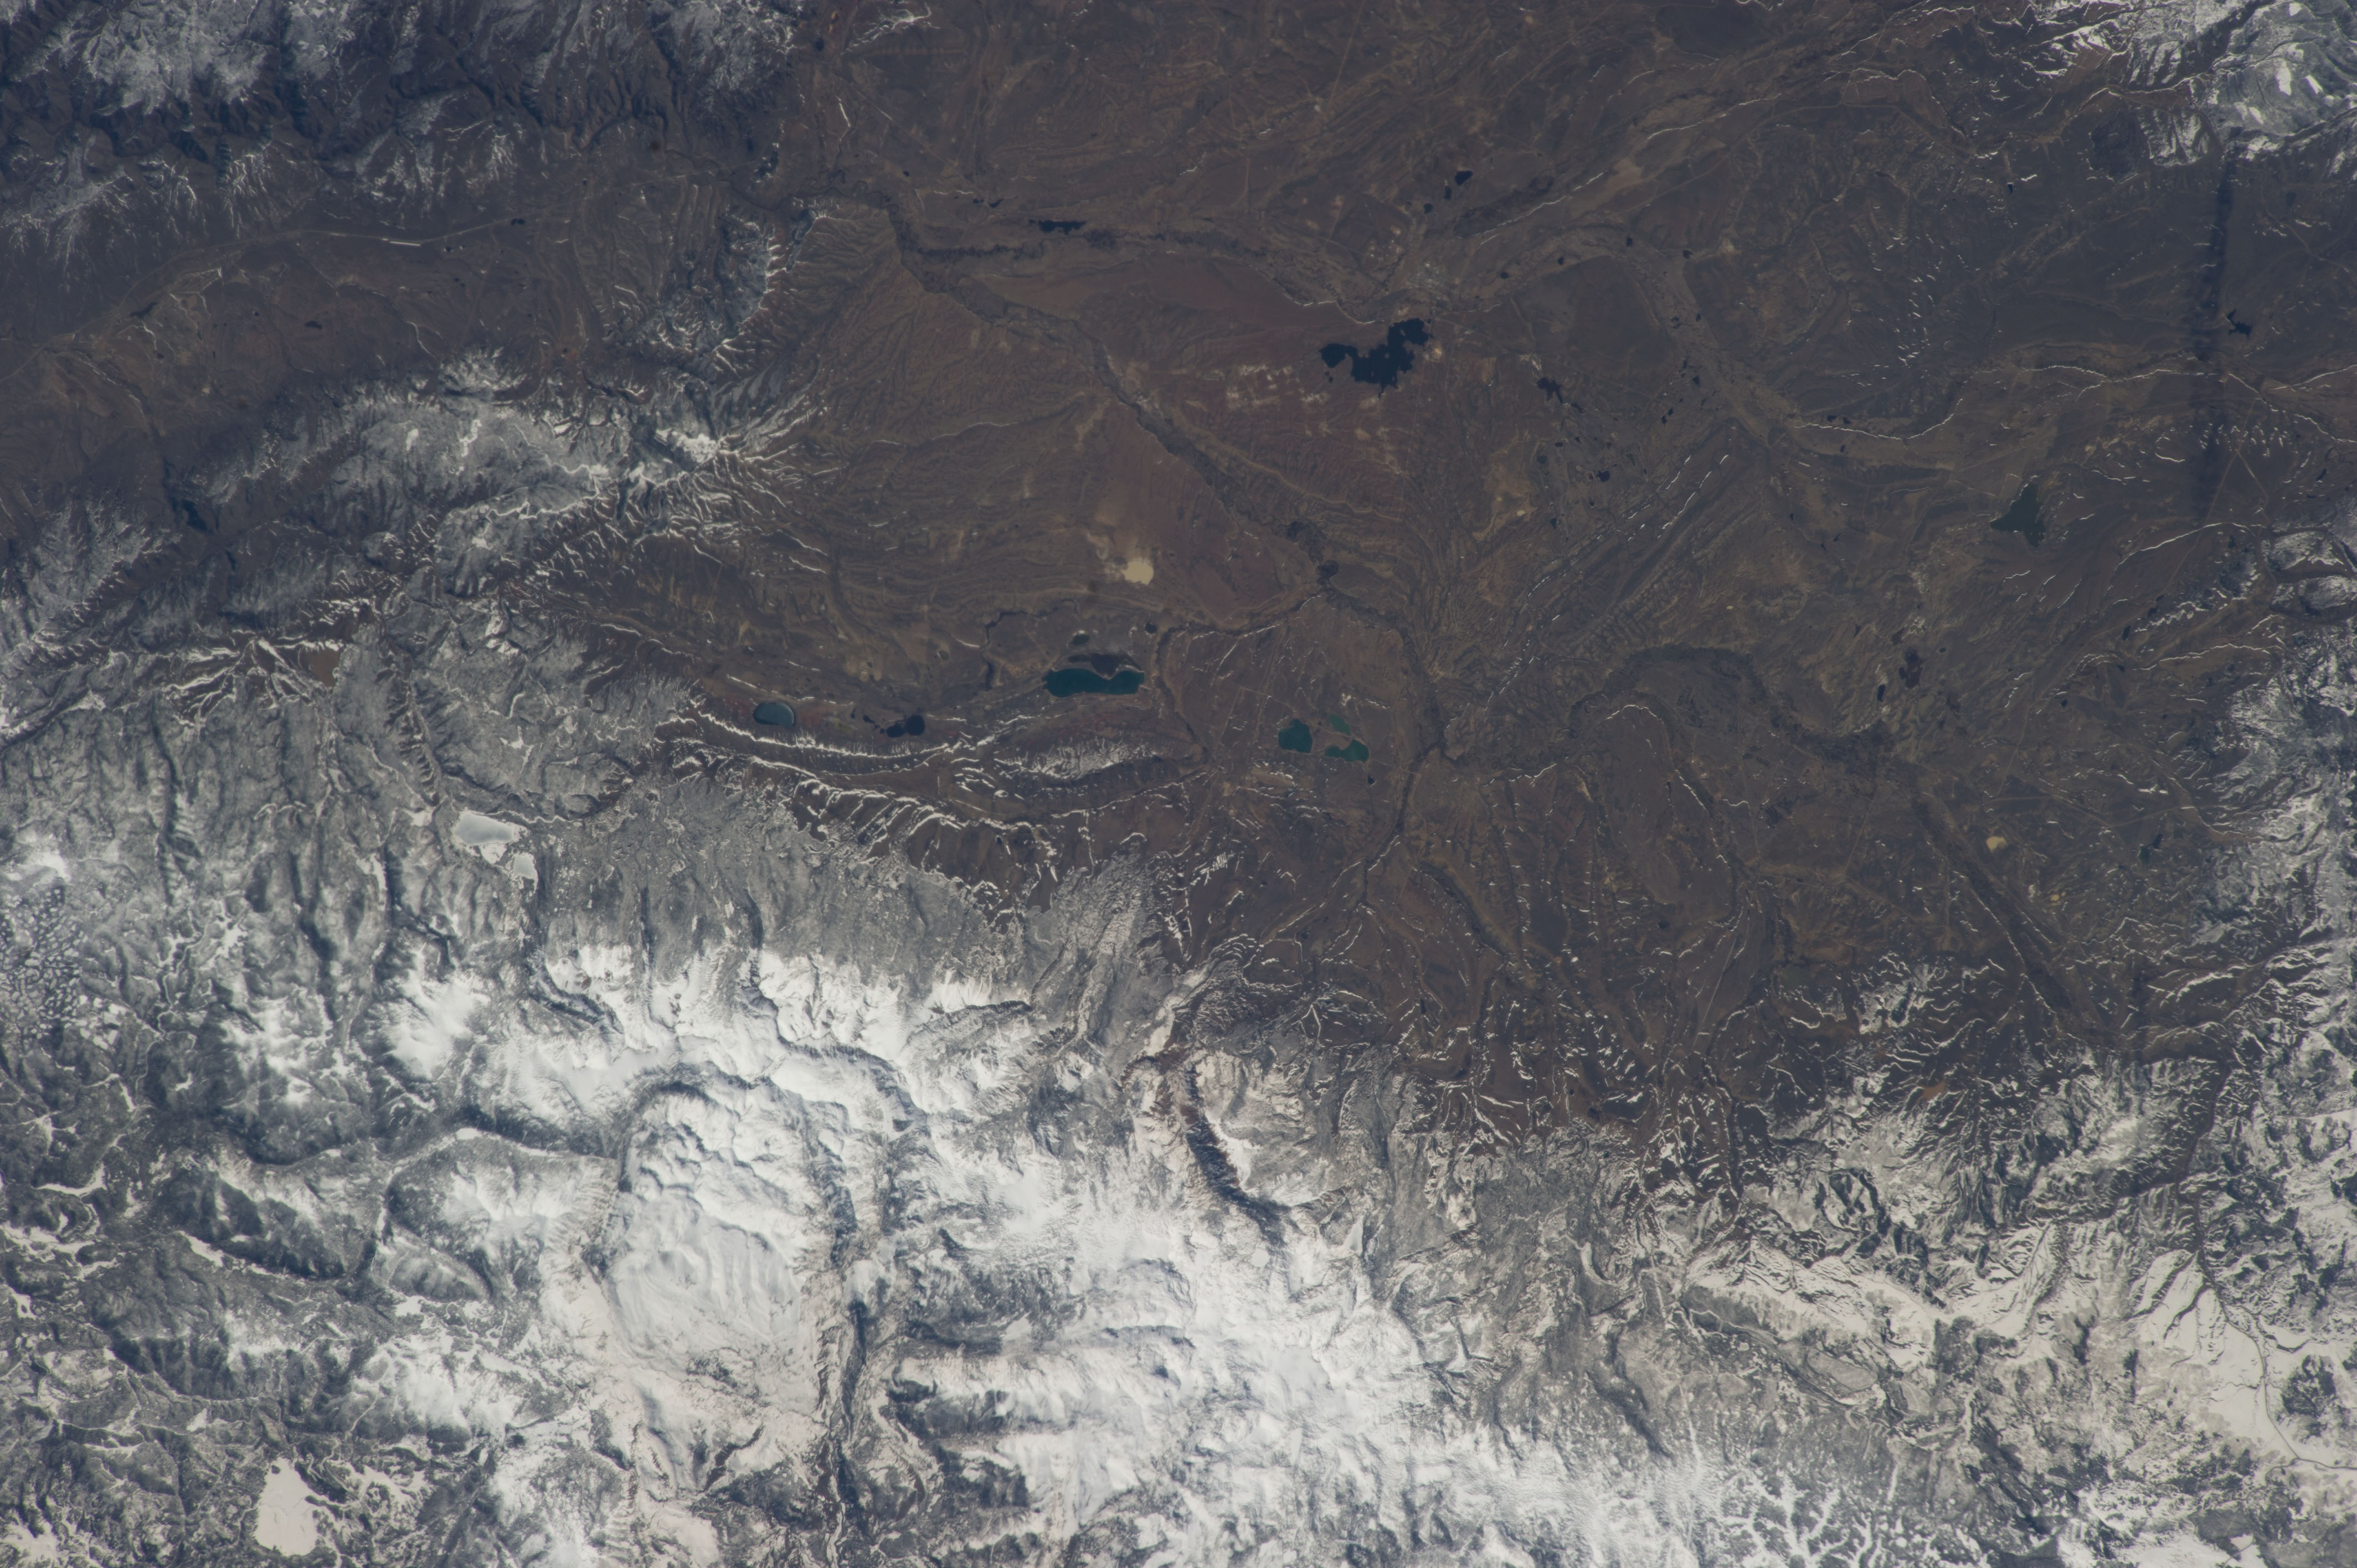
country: USA-COLORADO
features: LAKE, DRY LAND, MOUNTAINS, LAKE JOHN, NORTH DELANEY LAKE, SOUTH DELANEY LAKE, EAST DELANEY LAKE, WALDEN RESERVOIR, BOETTCHER LAKE, LOST RANGER PEAK, MT ETHEL, FLATTOP MOUNTAIN, ROCKY MOUNTAIN
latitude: 40.8
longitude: -106.5
